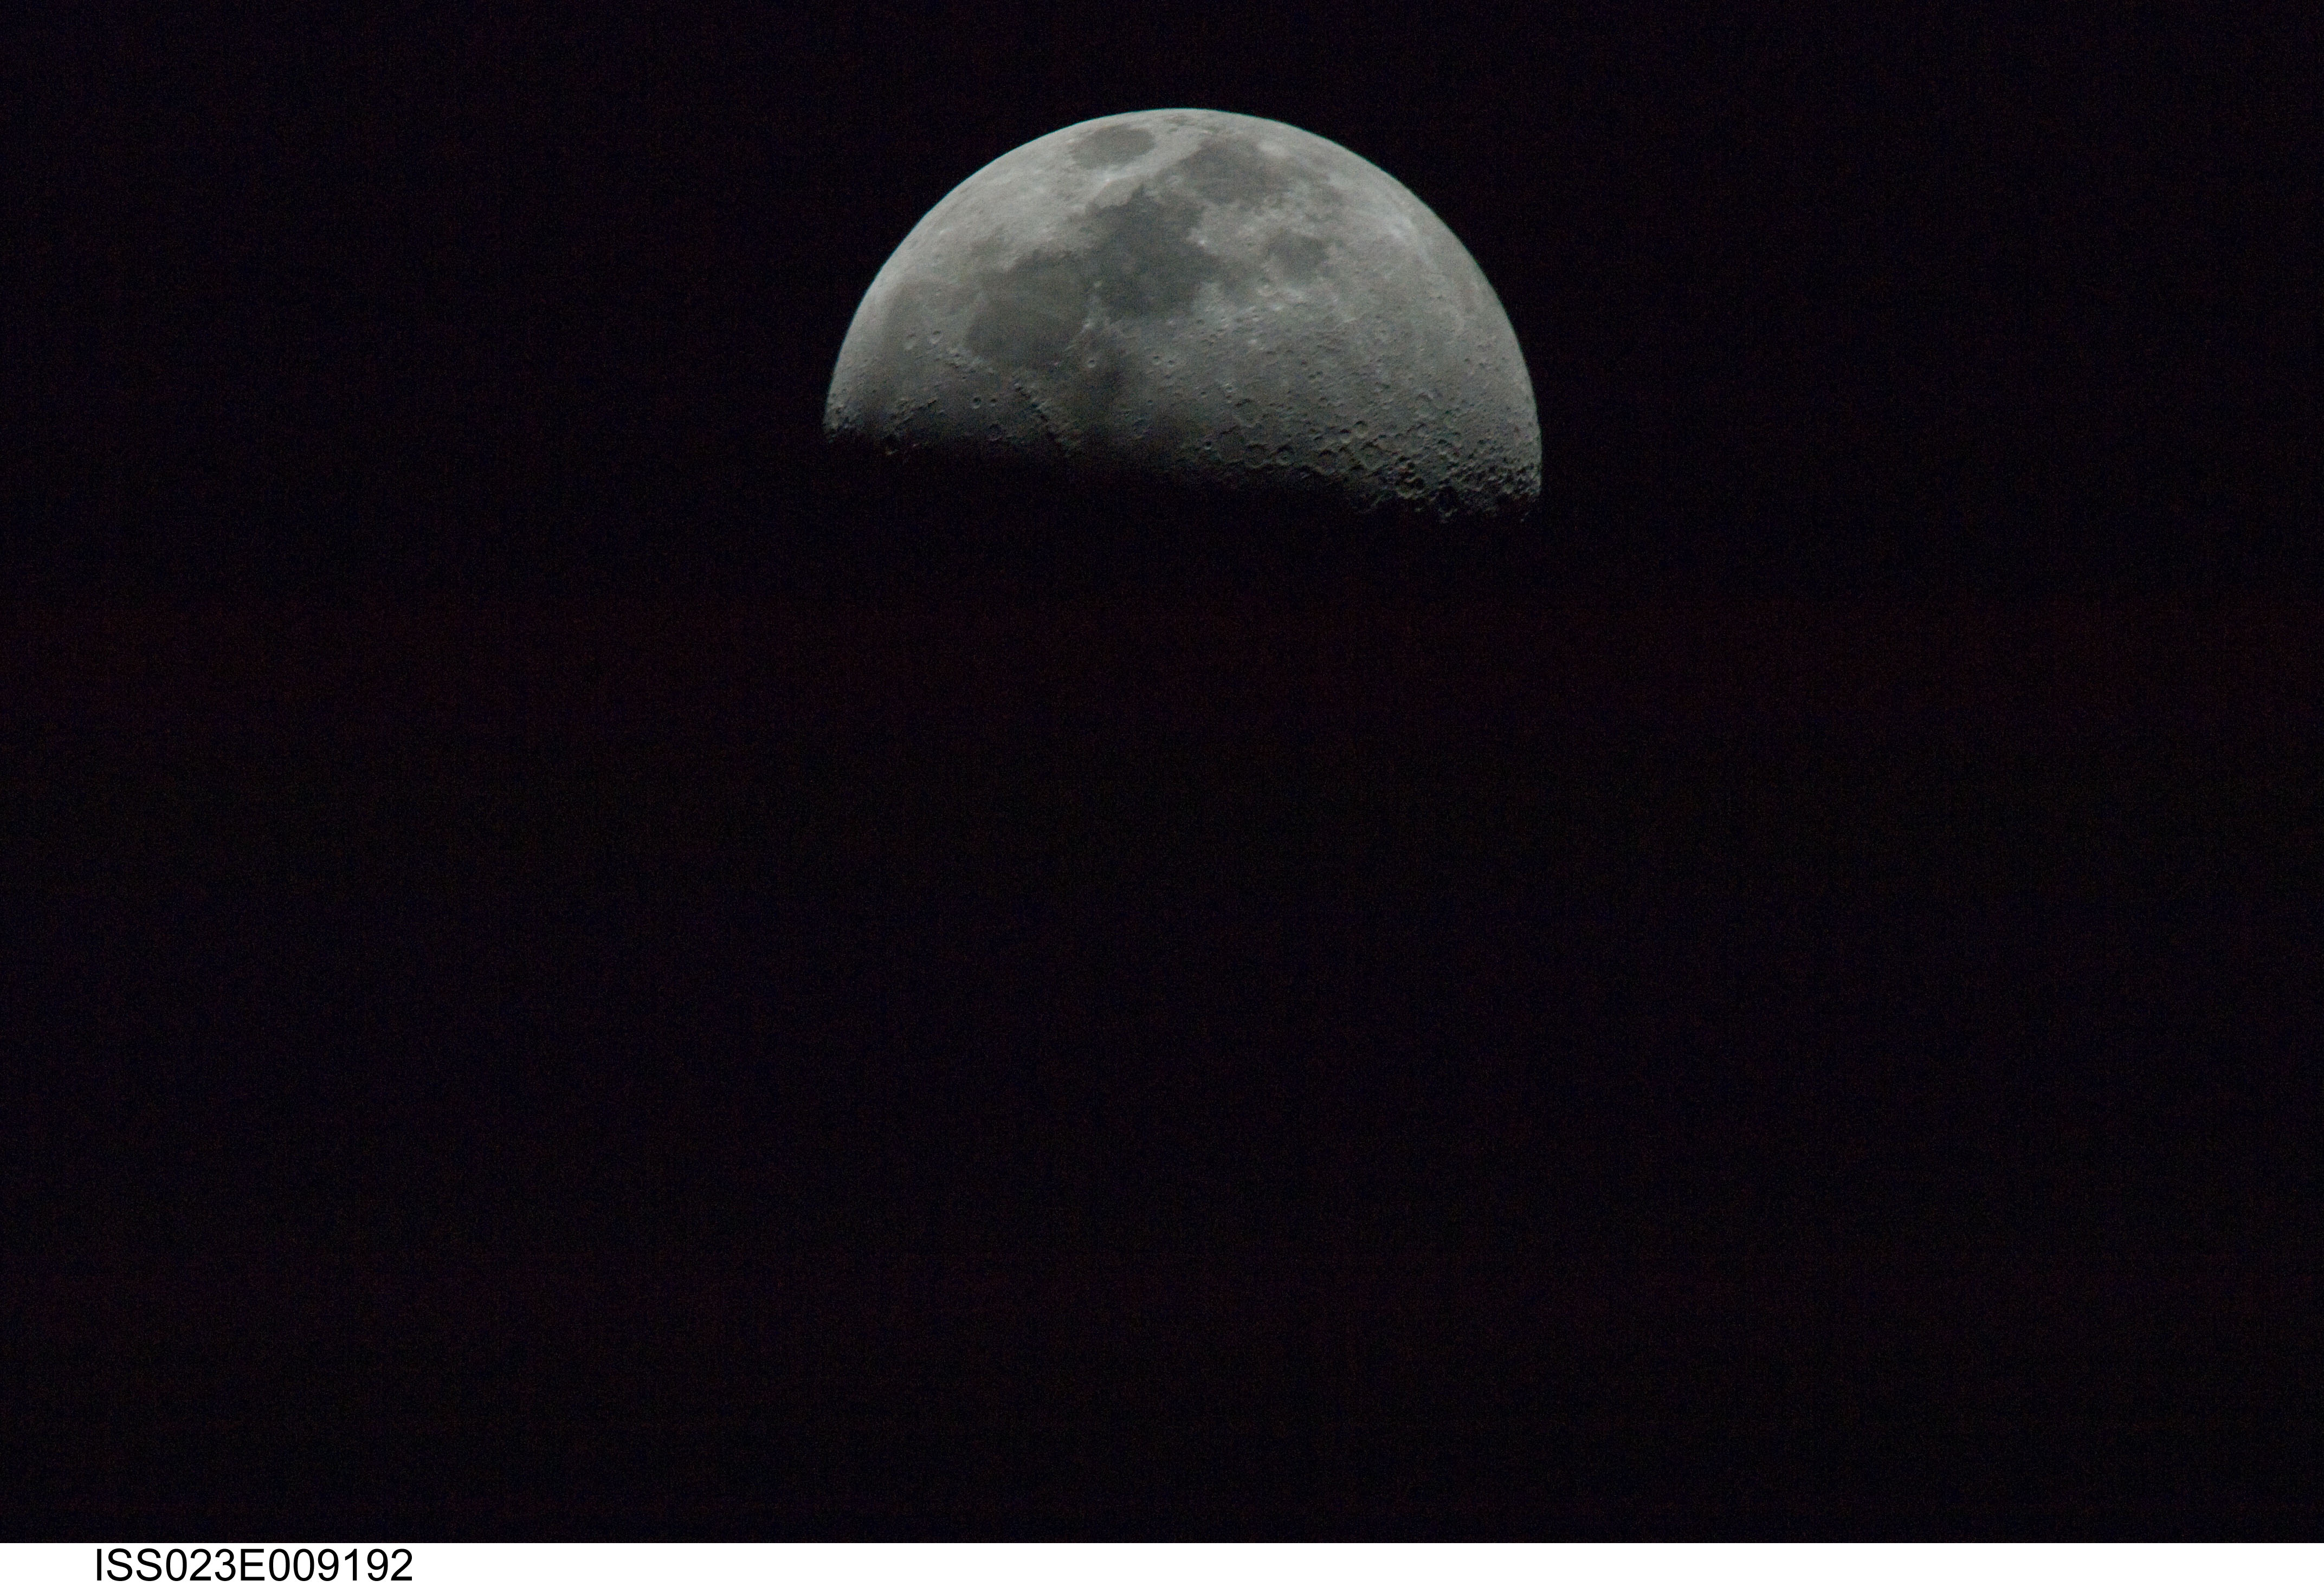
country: INDIAN OCEAN
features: PAN-HALF MOON, FIRST QUARTER
